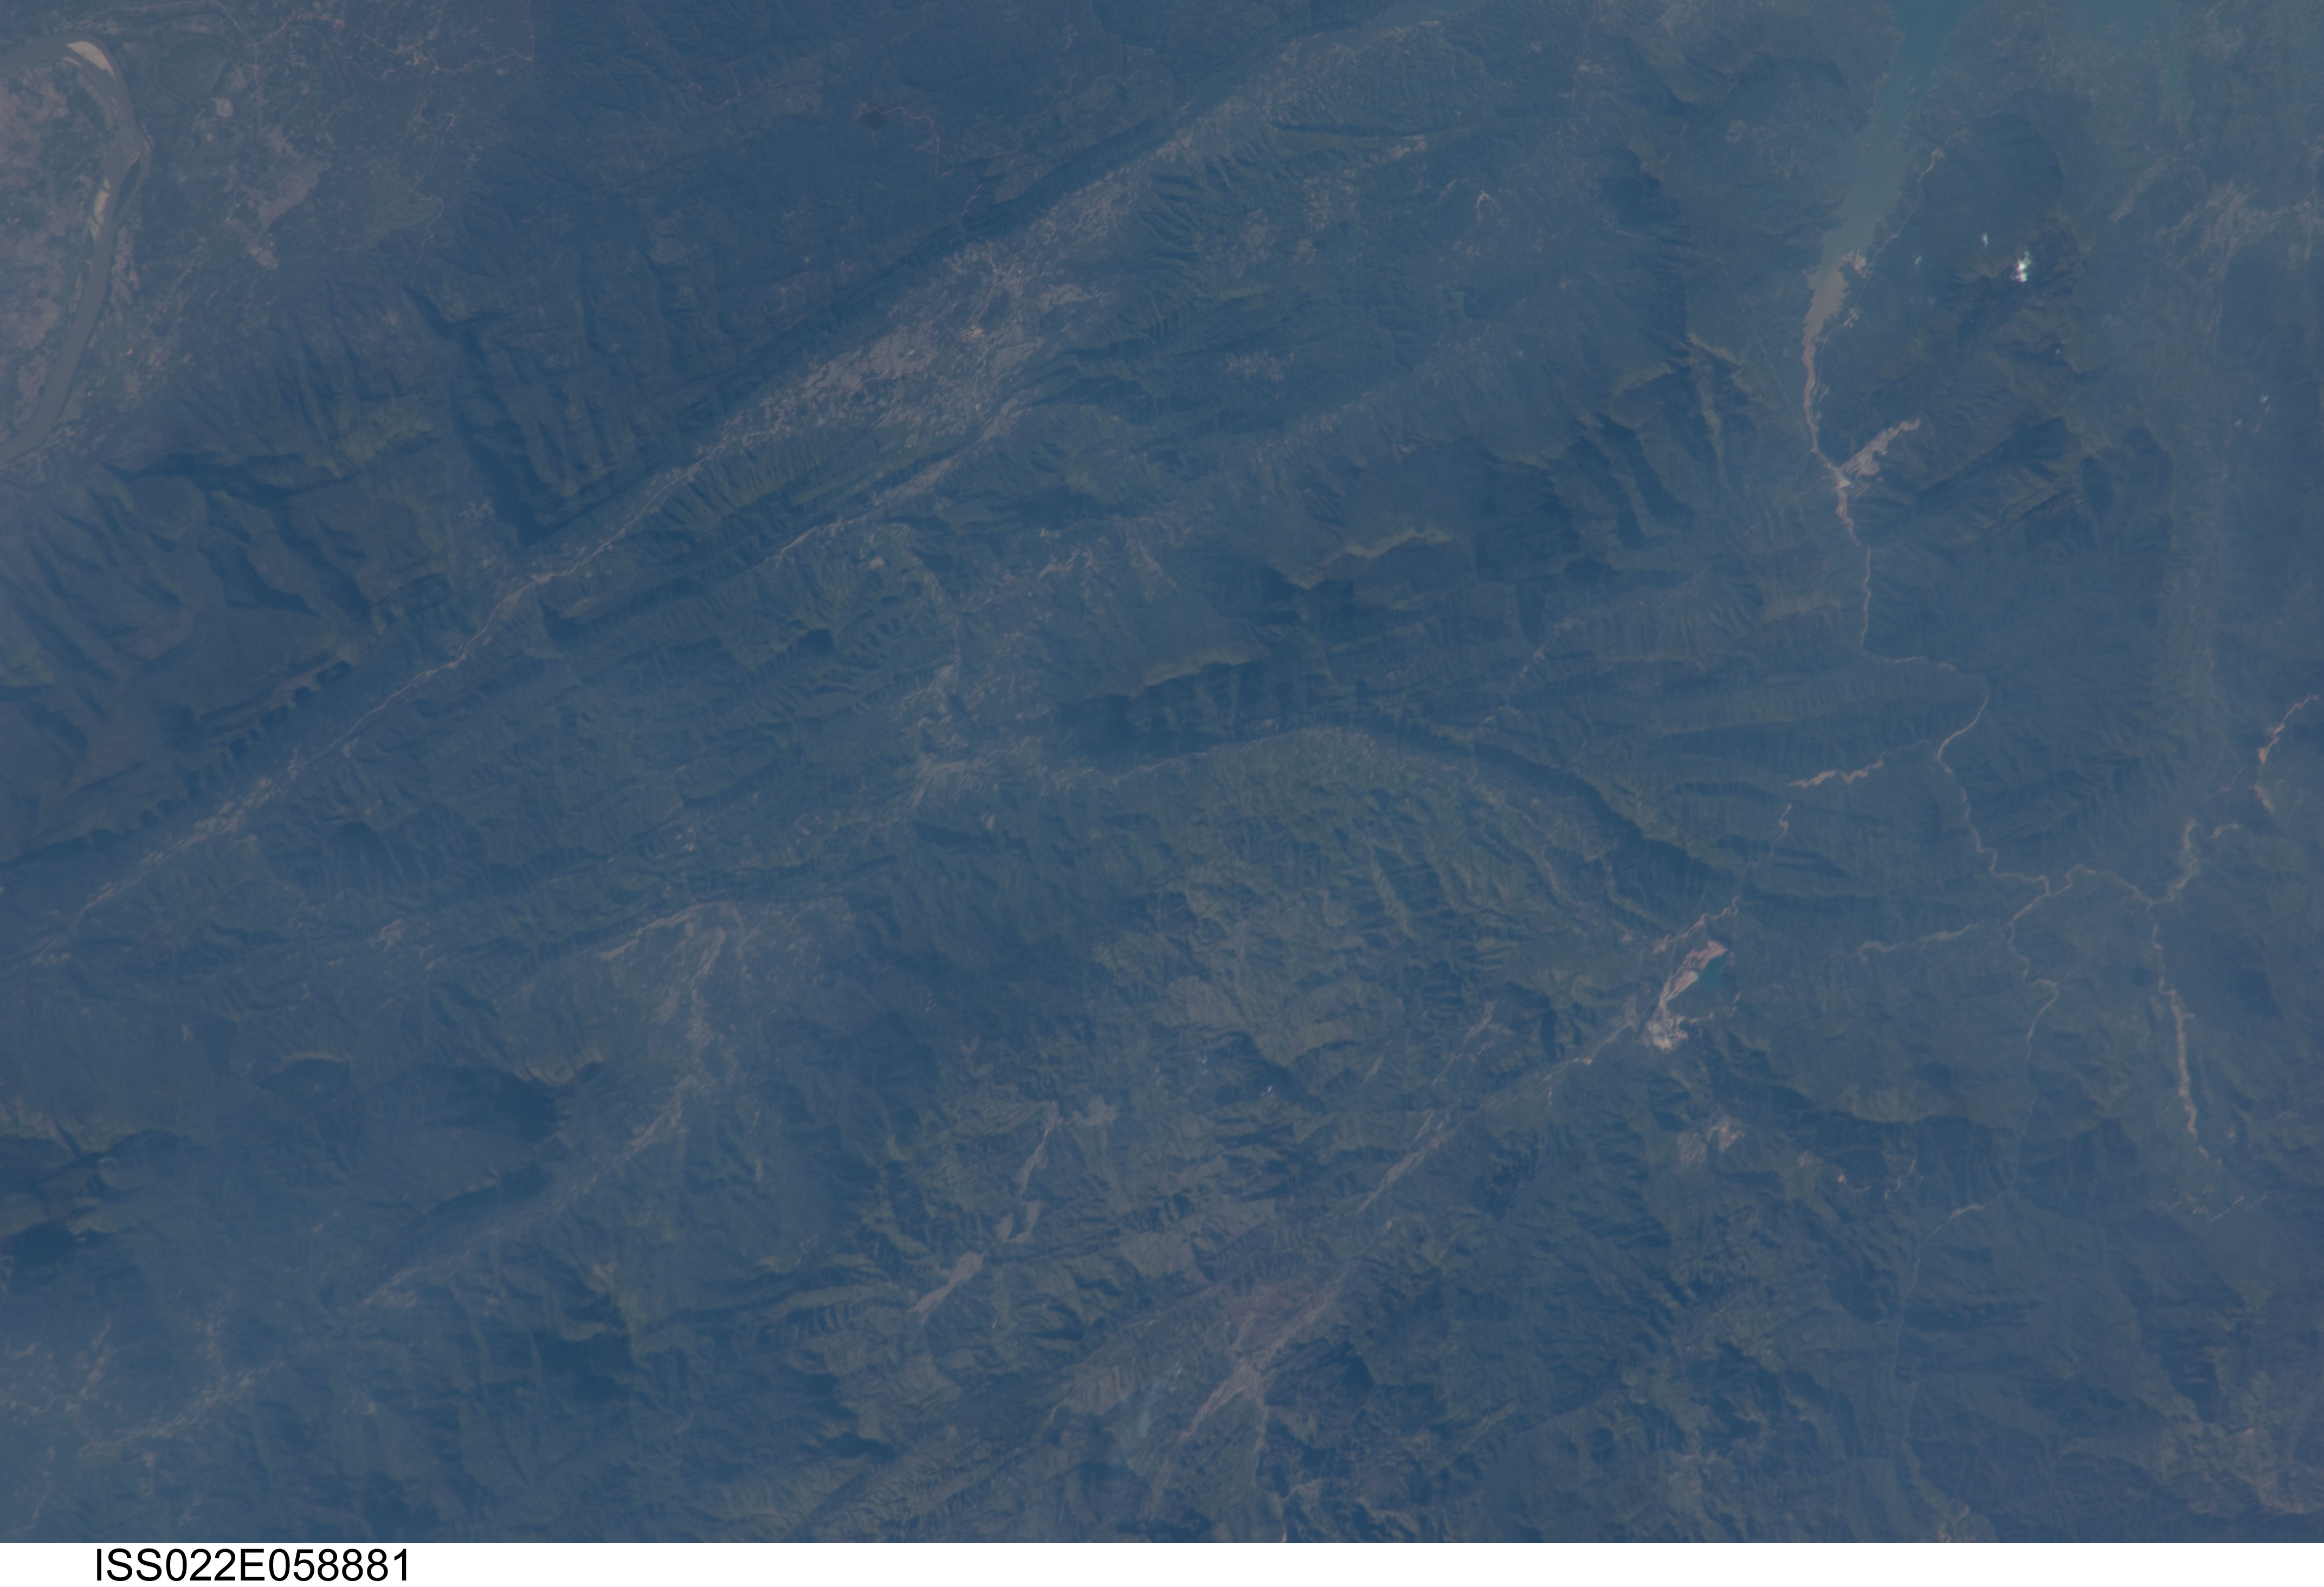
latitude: 18.7
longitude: 103.0
